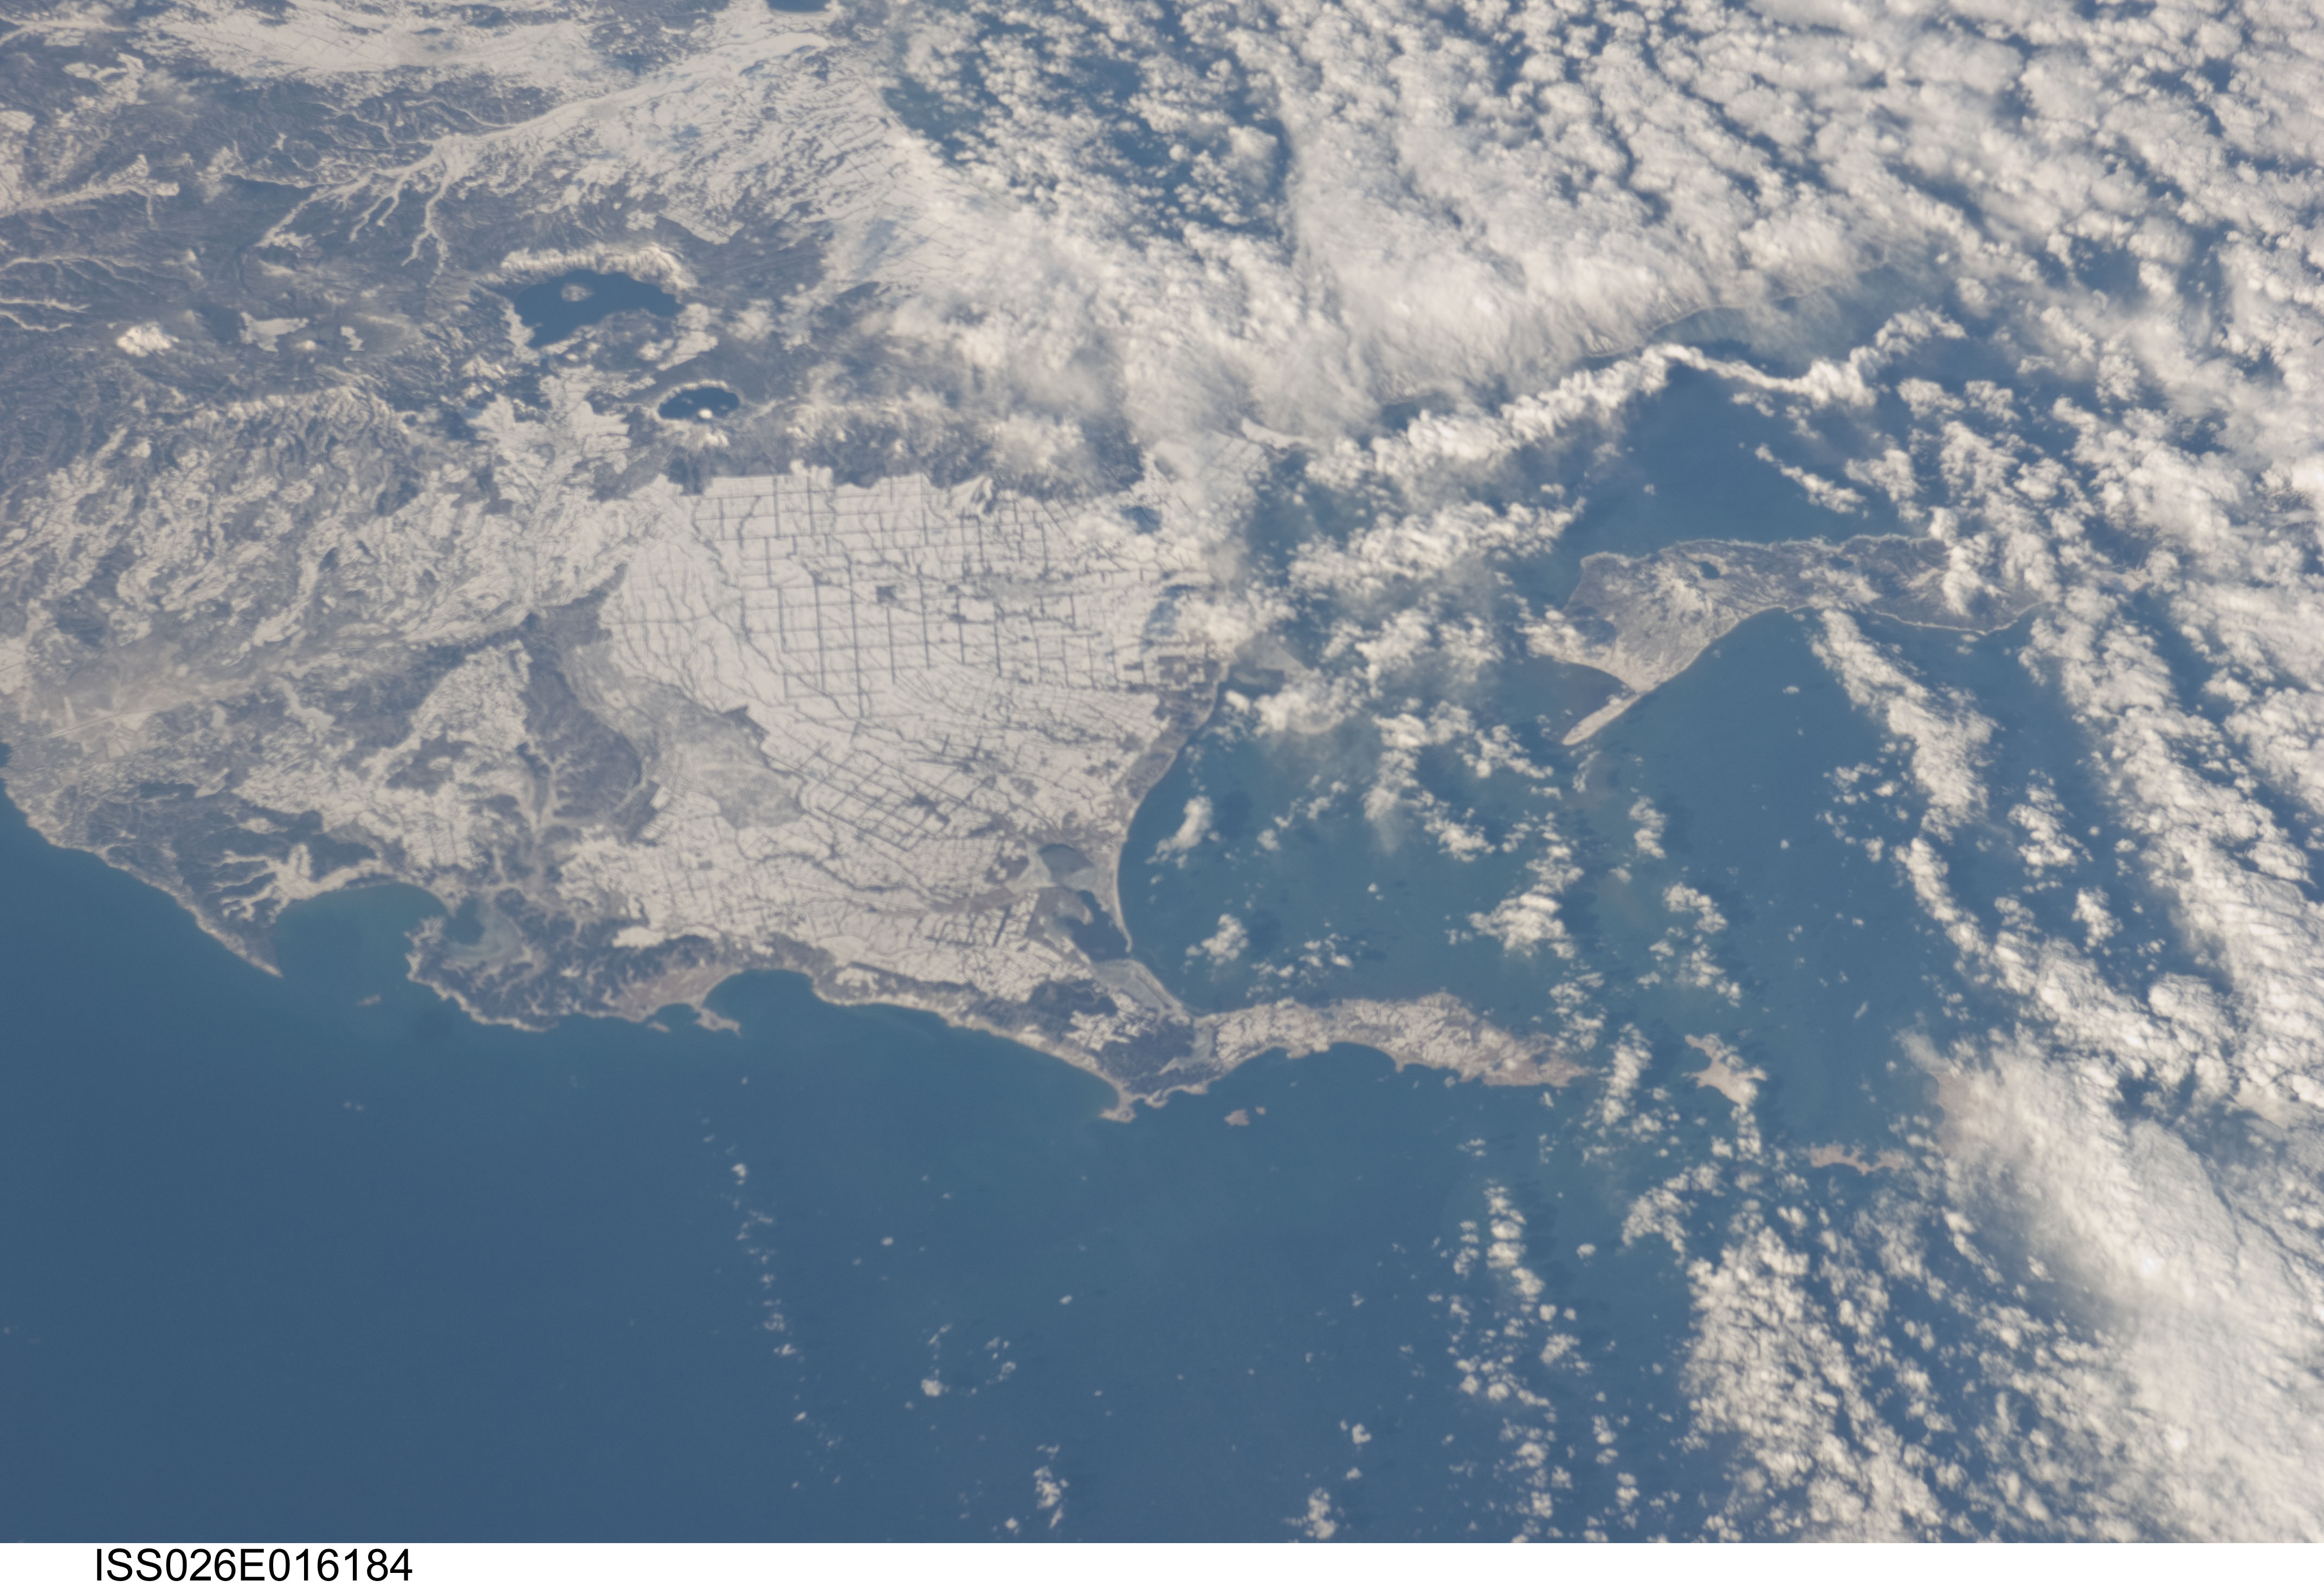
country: JAPAN
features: E. HOKKAIDO, AGR., SNOW, LAKES
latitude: 43.5
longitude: 145.0
